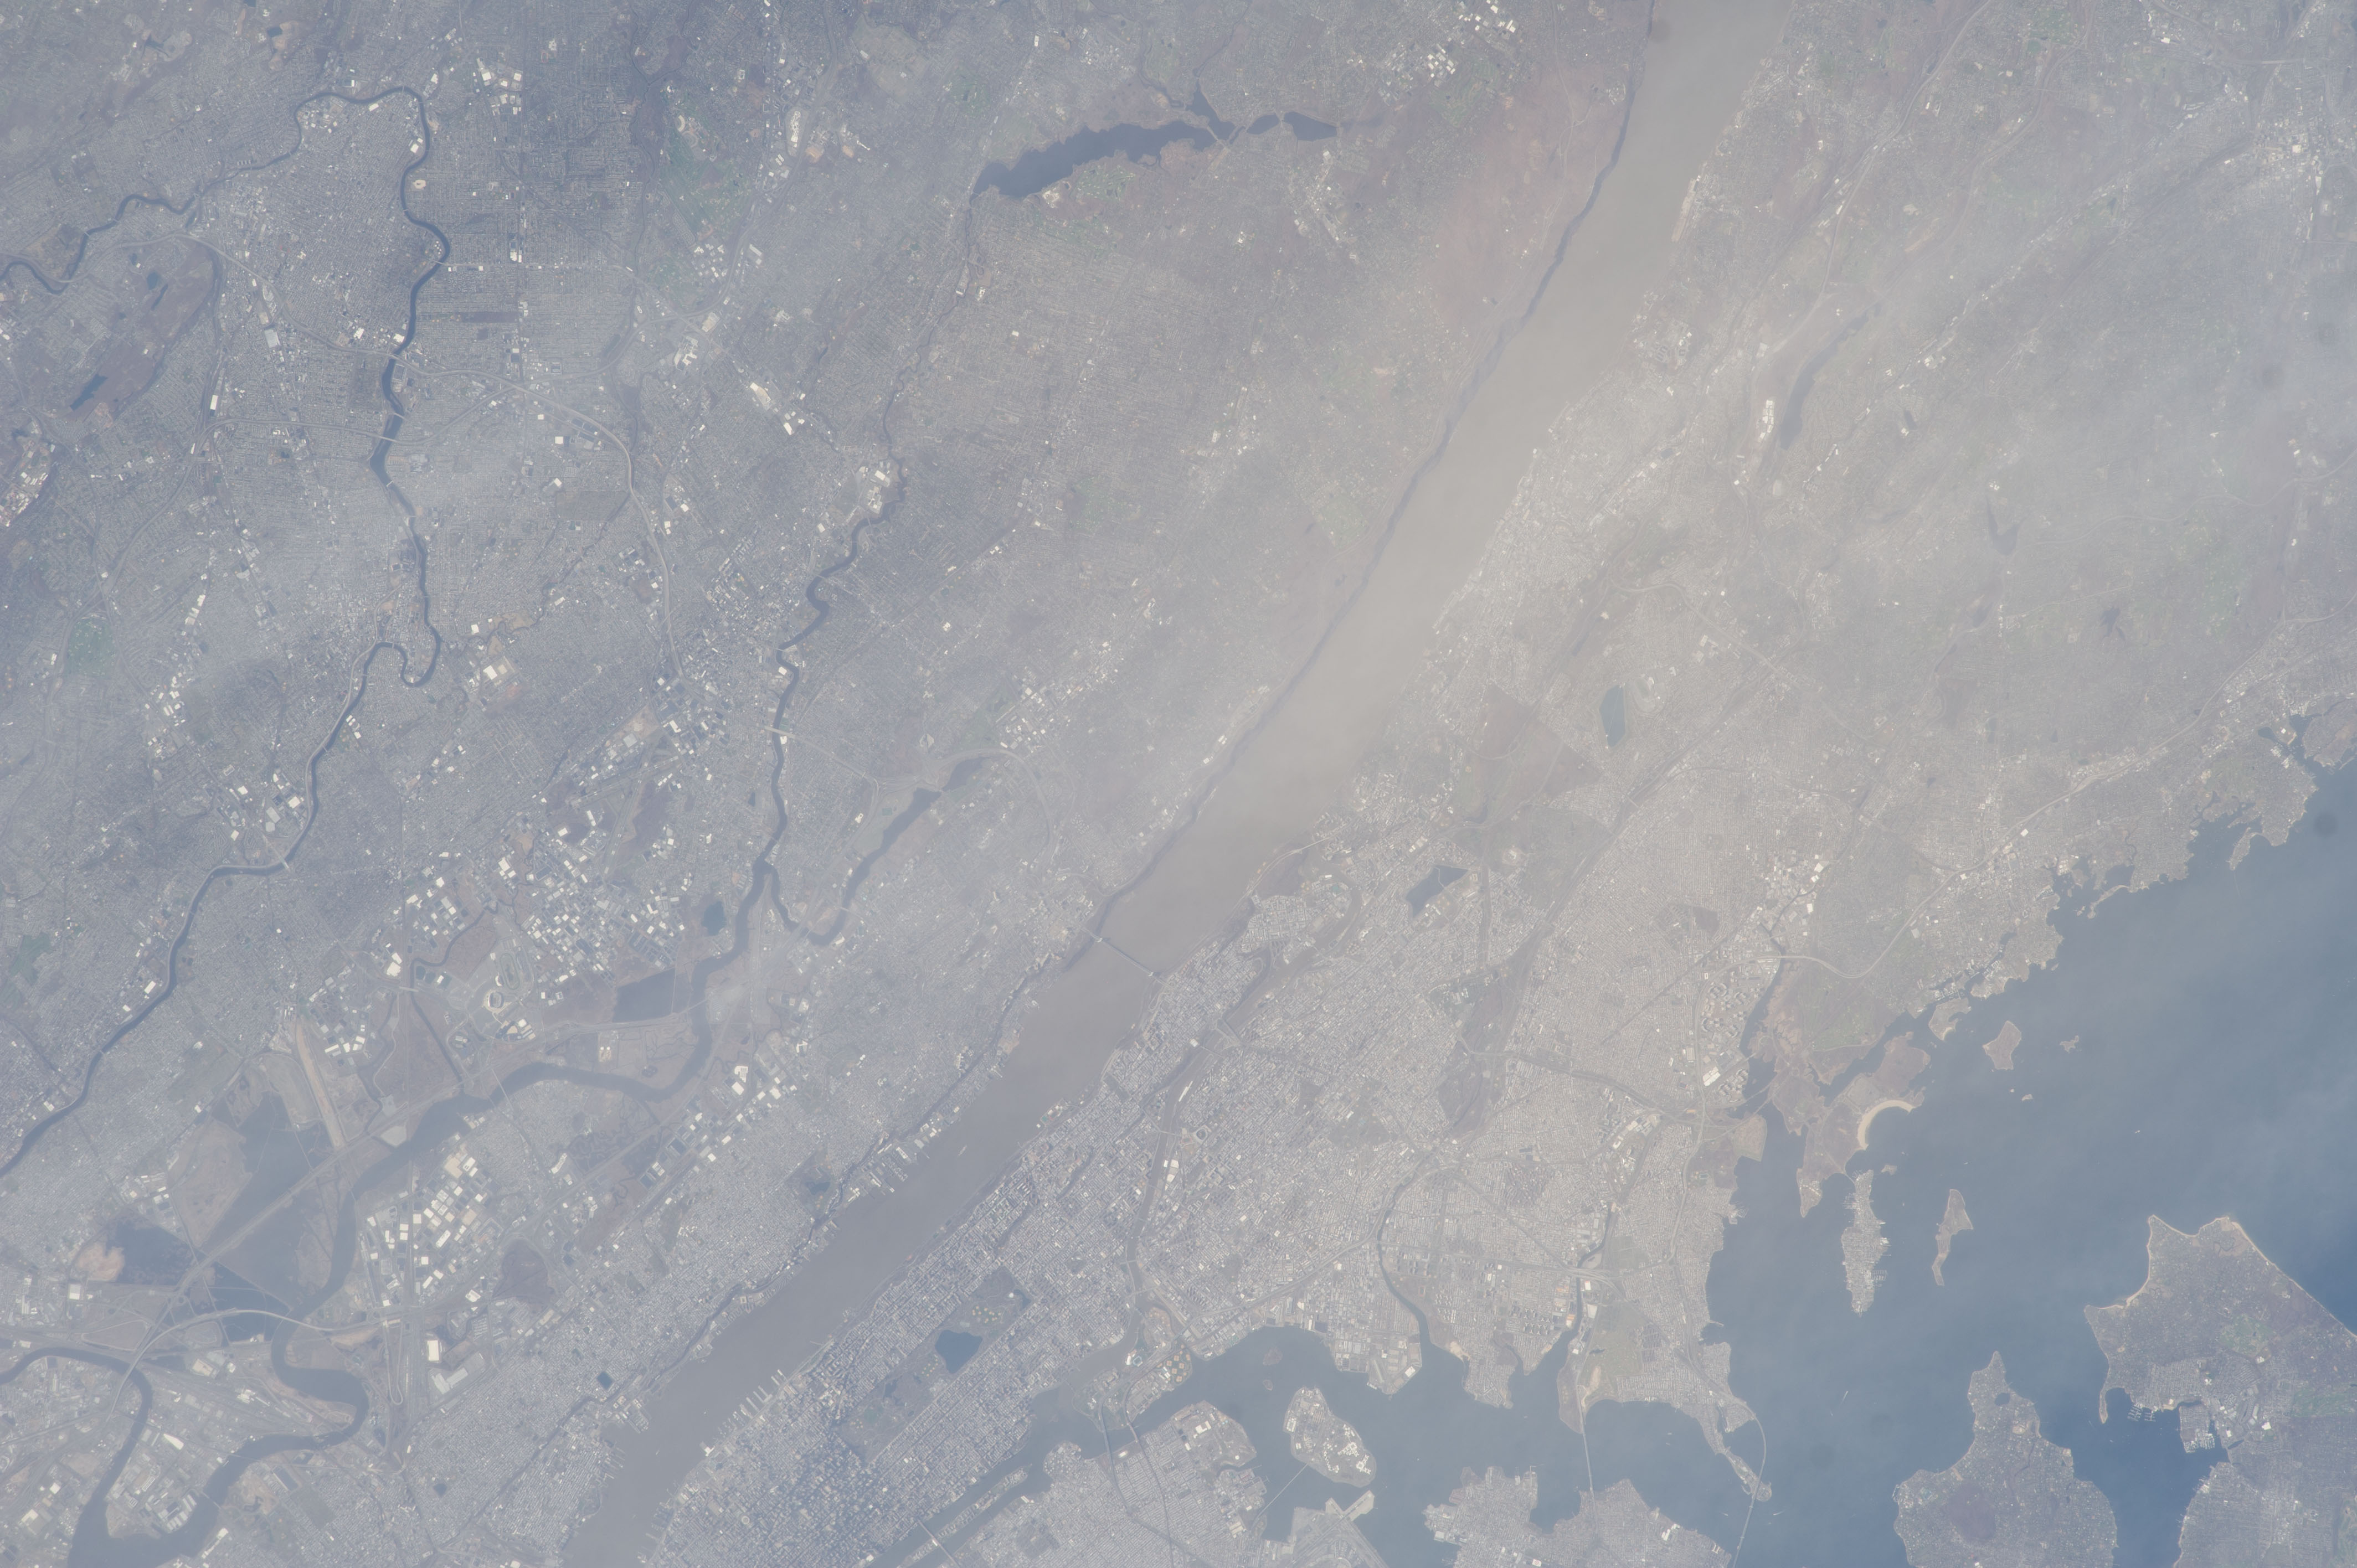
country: USA-NEW_JERSEY
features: NEW YORK CITY, HUDSON RIVER, PELHAM BAY PARK, SOUTH MOUNTAIN RESERVATION, COAST
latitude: 40.9
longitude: -73.9
